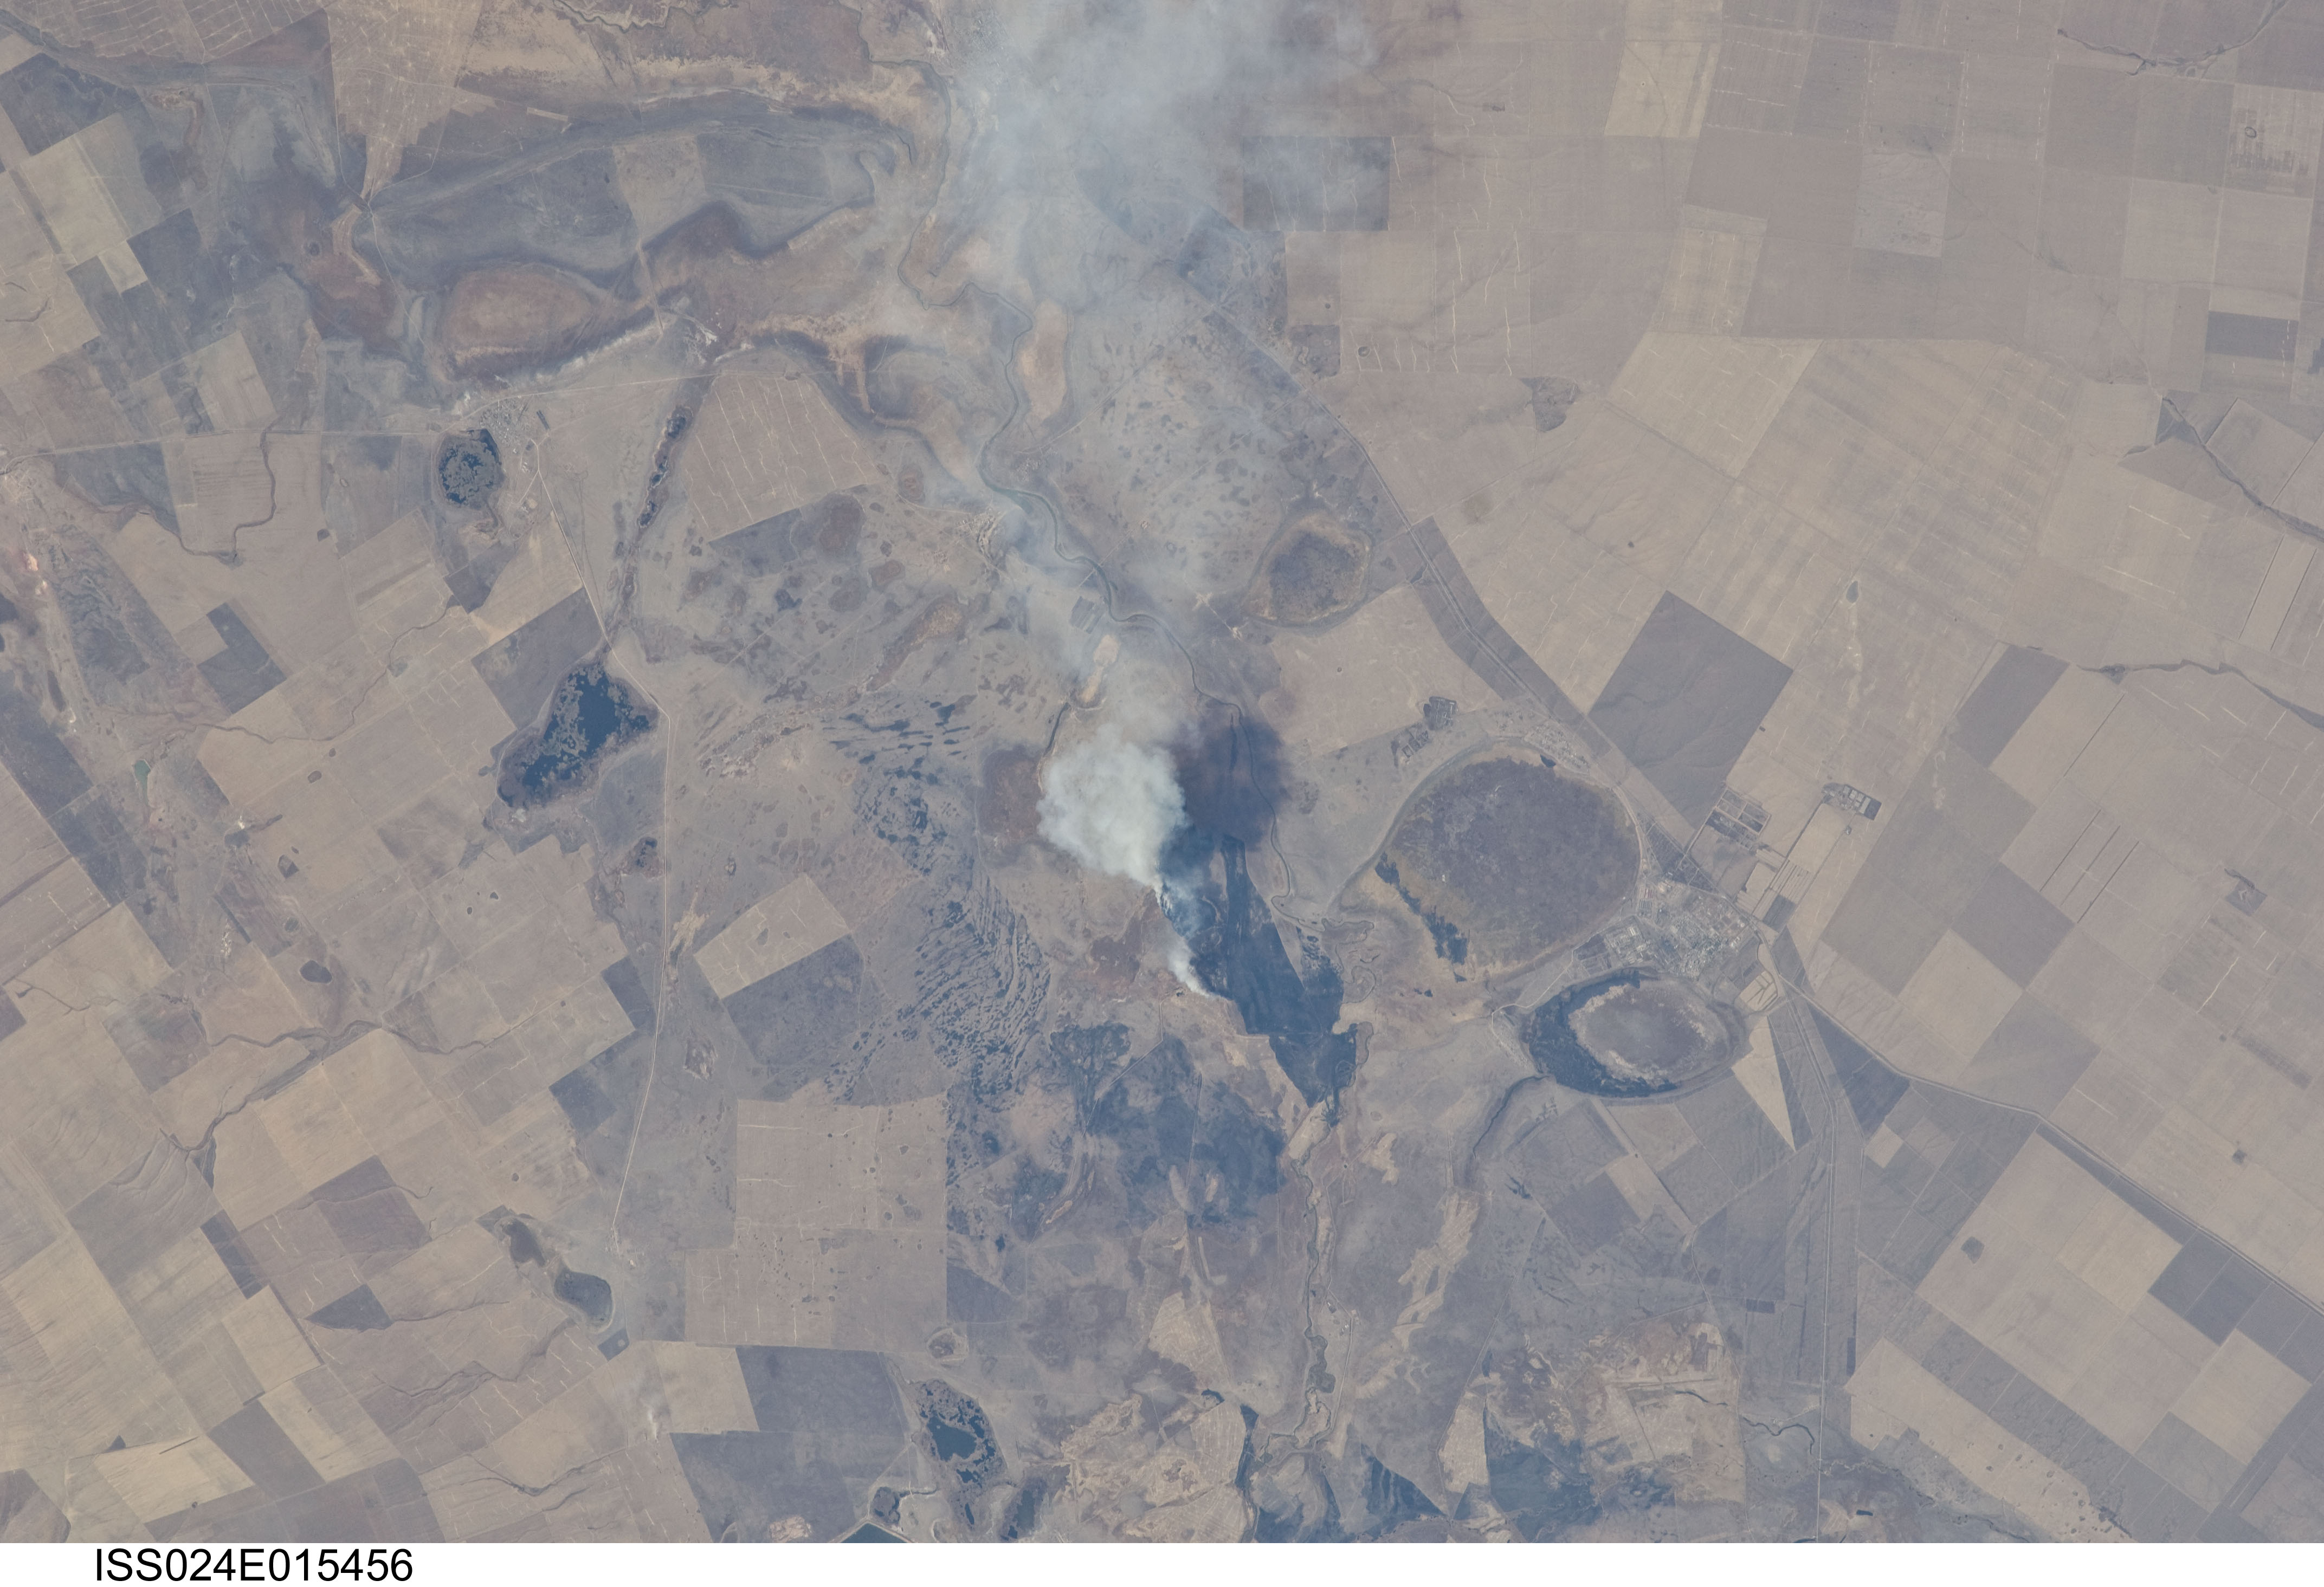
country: KAZAKHSTAN
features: AREA SW. OF ASTANA, NURA R. V., AGR., SMOKE PLUME, RESERVOIRS, ROADS
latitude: 51.0
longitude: 71.0
